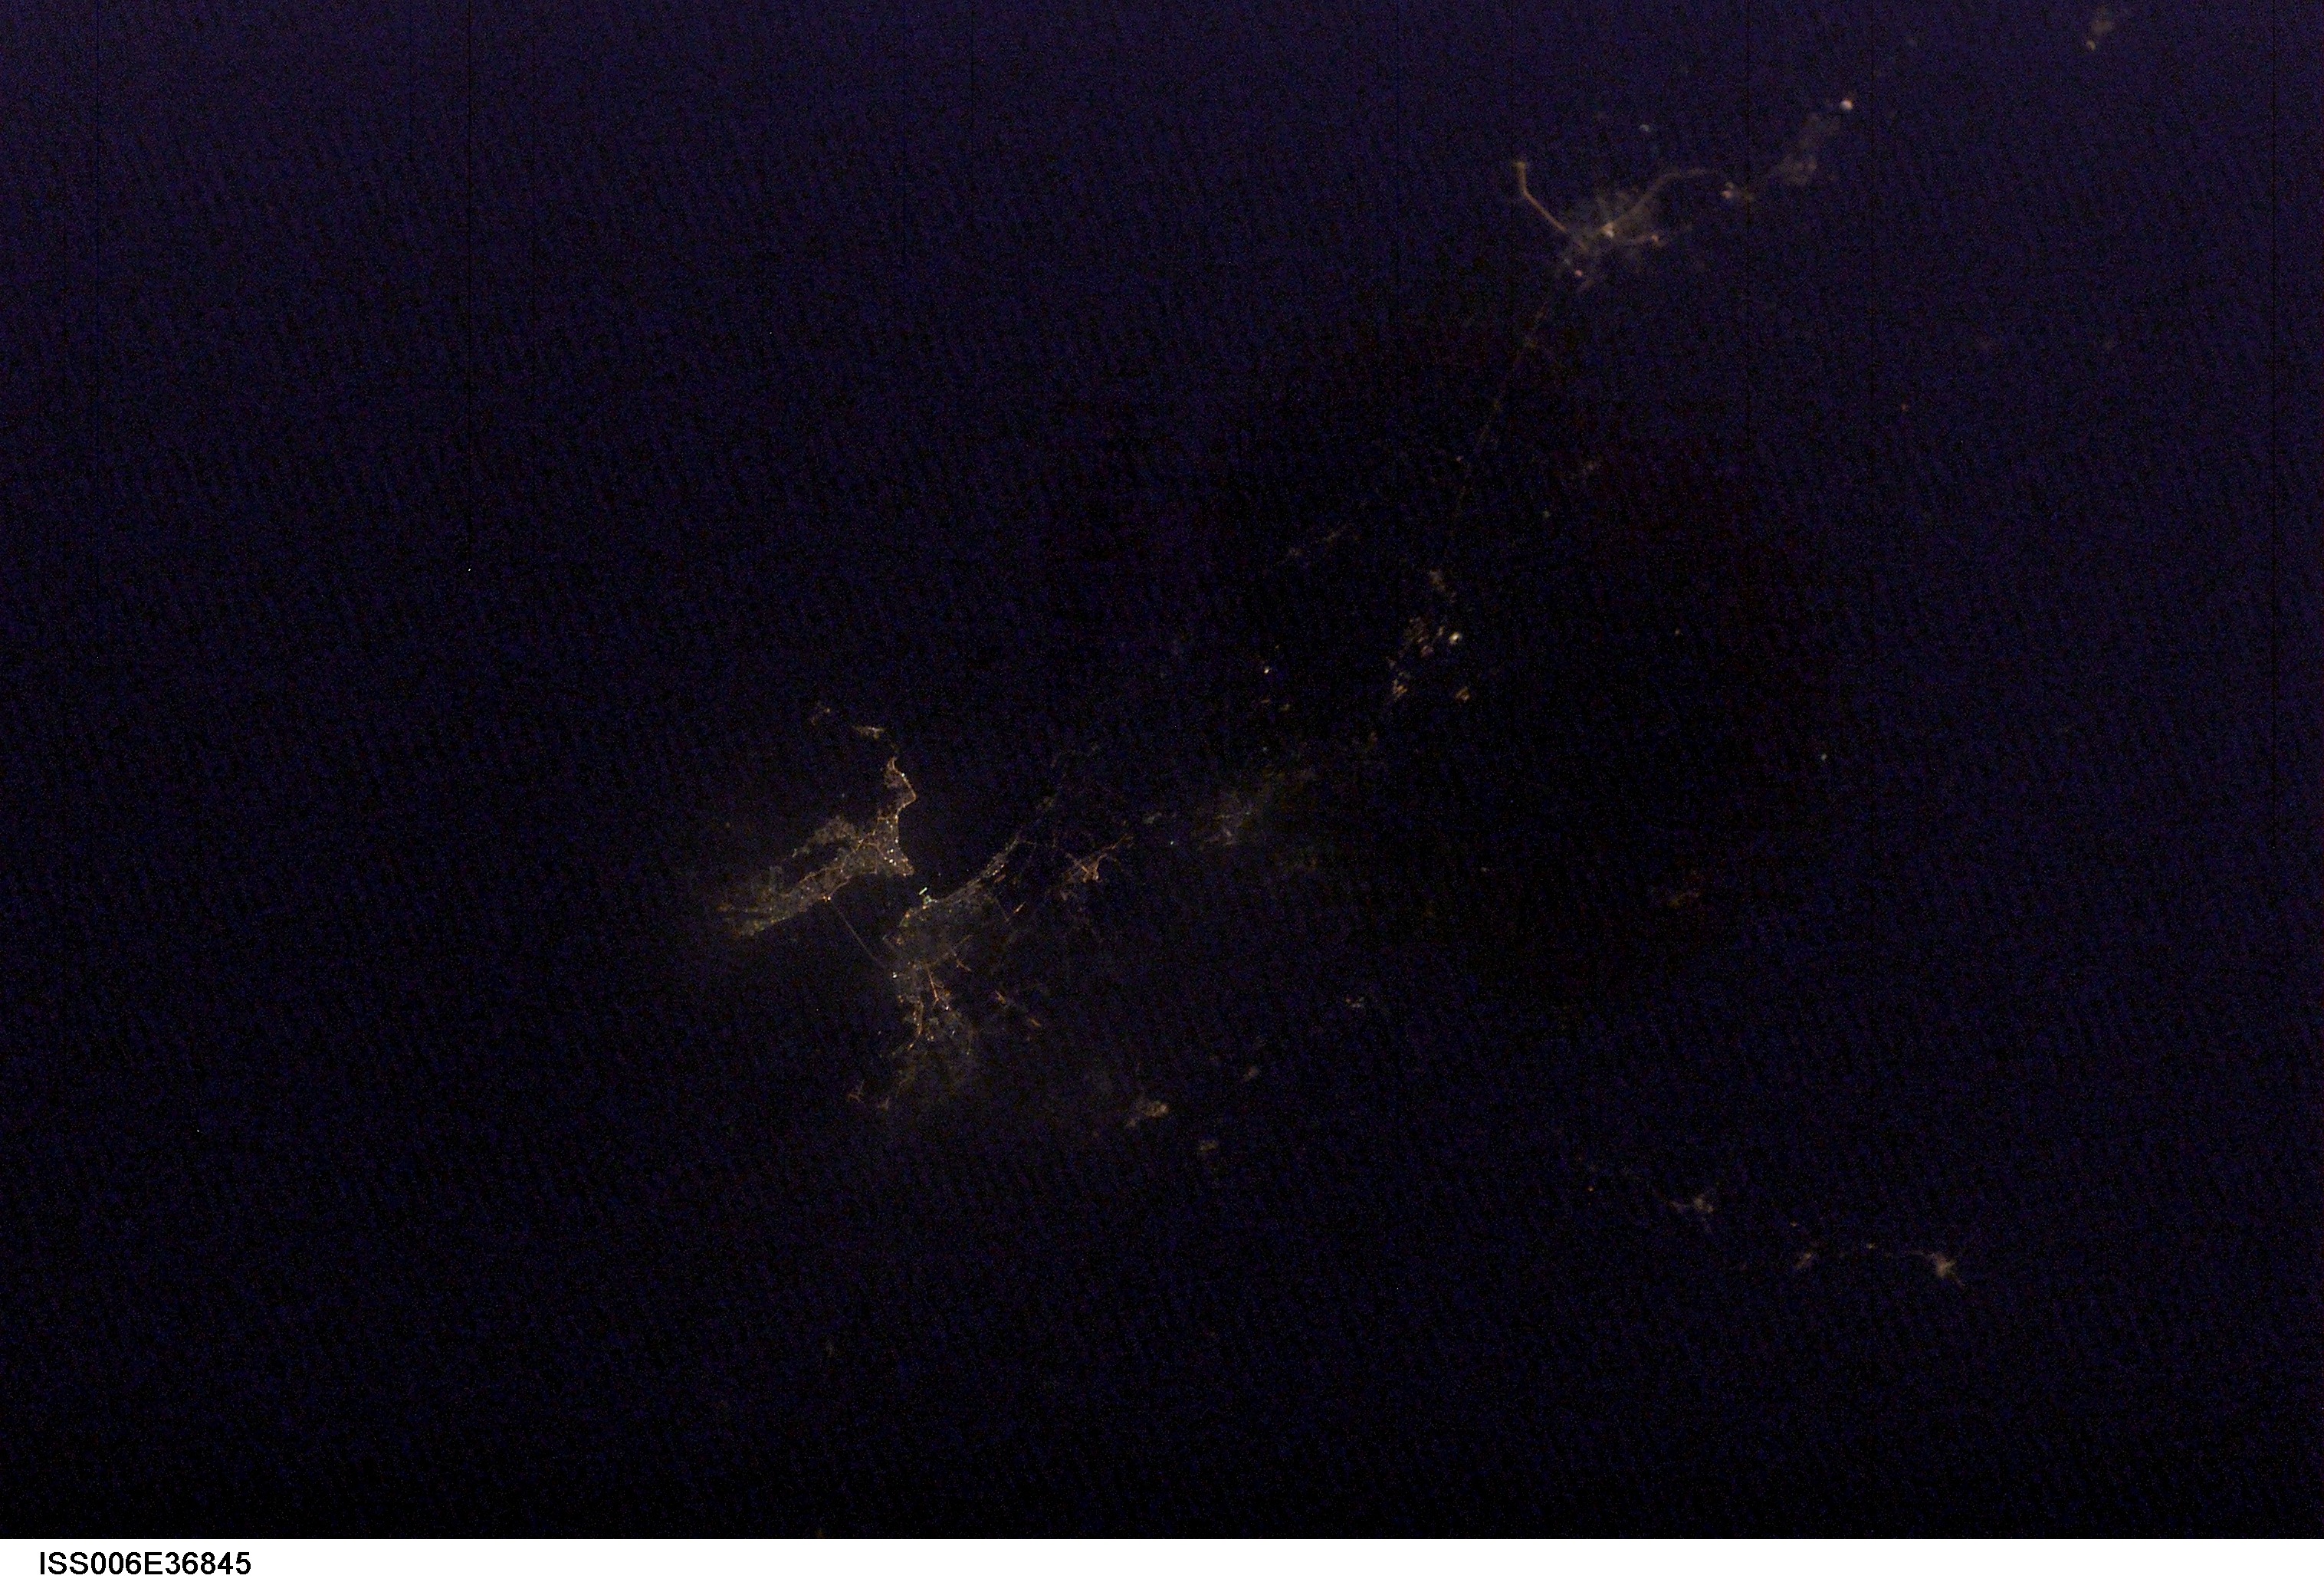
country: INDONESIA-S
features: DARK EARTHOBS
